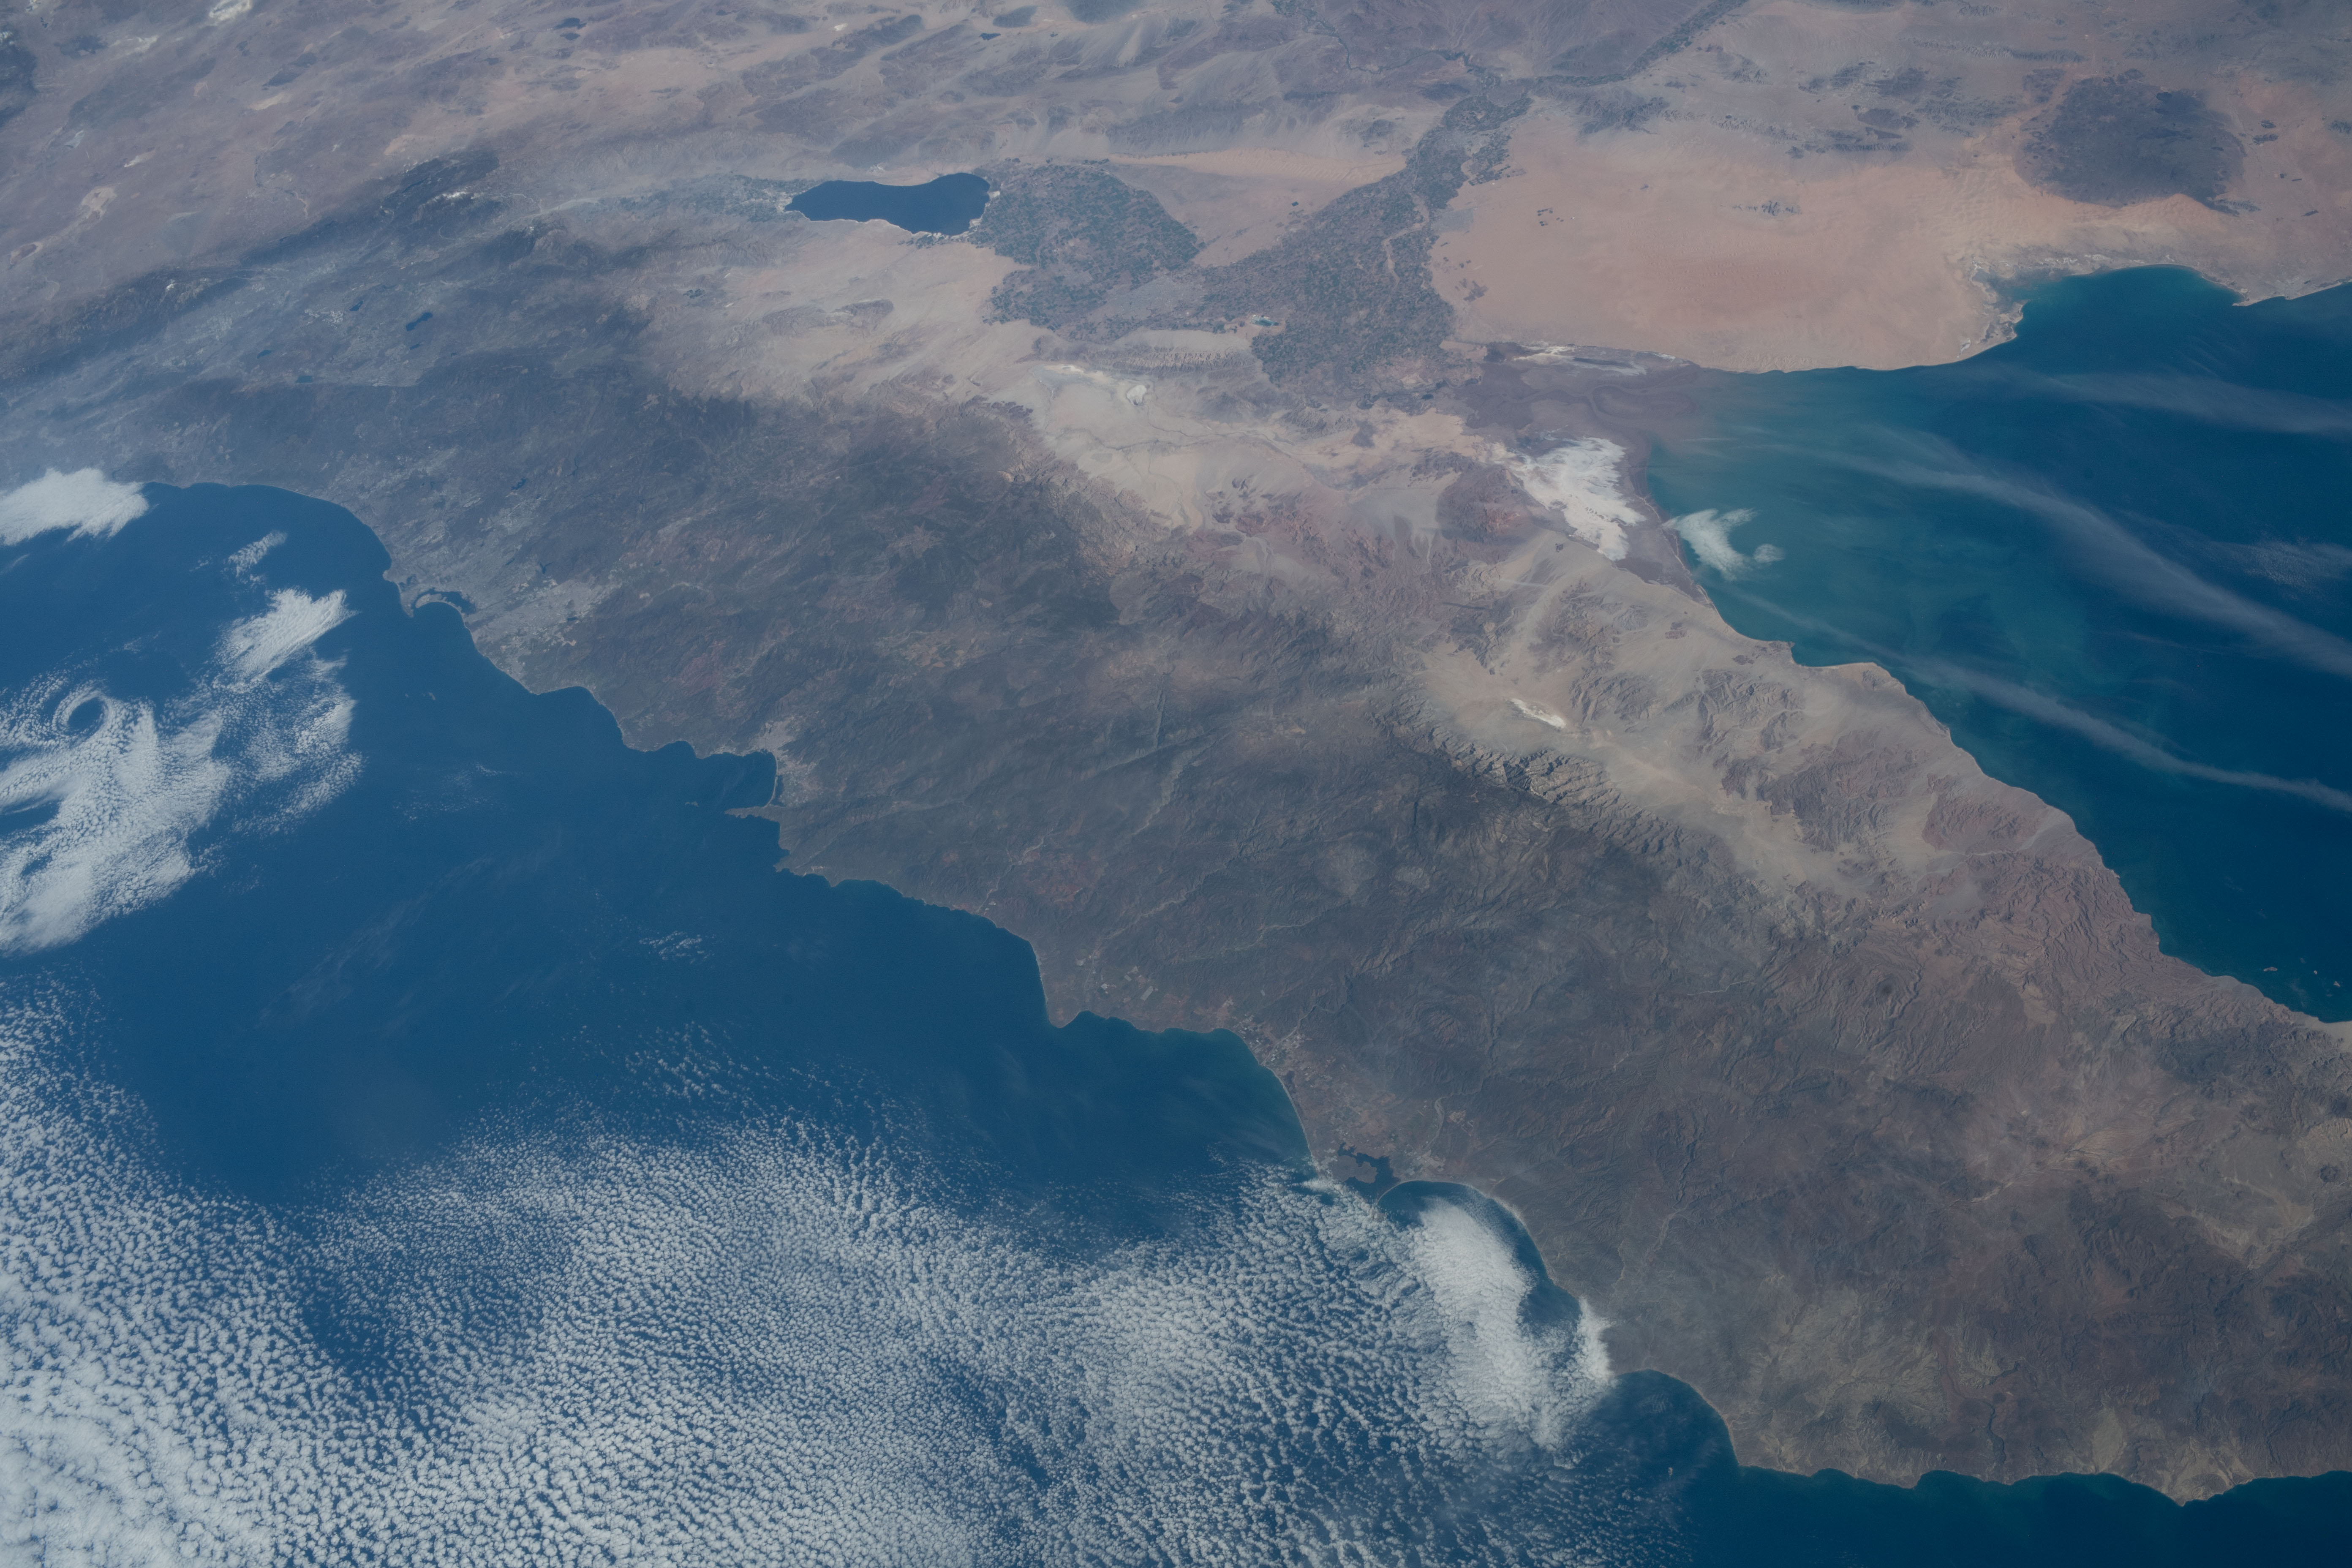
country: MEXICO
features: ALL SAINTS BAY, SIERRA DE SAN PEDRO MARTIR, BAJA CALIFORNIA
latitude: 31.5
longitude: -116.0
